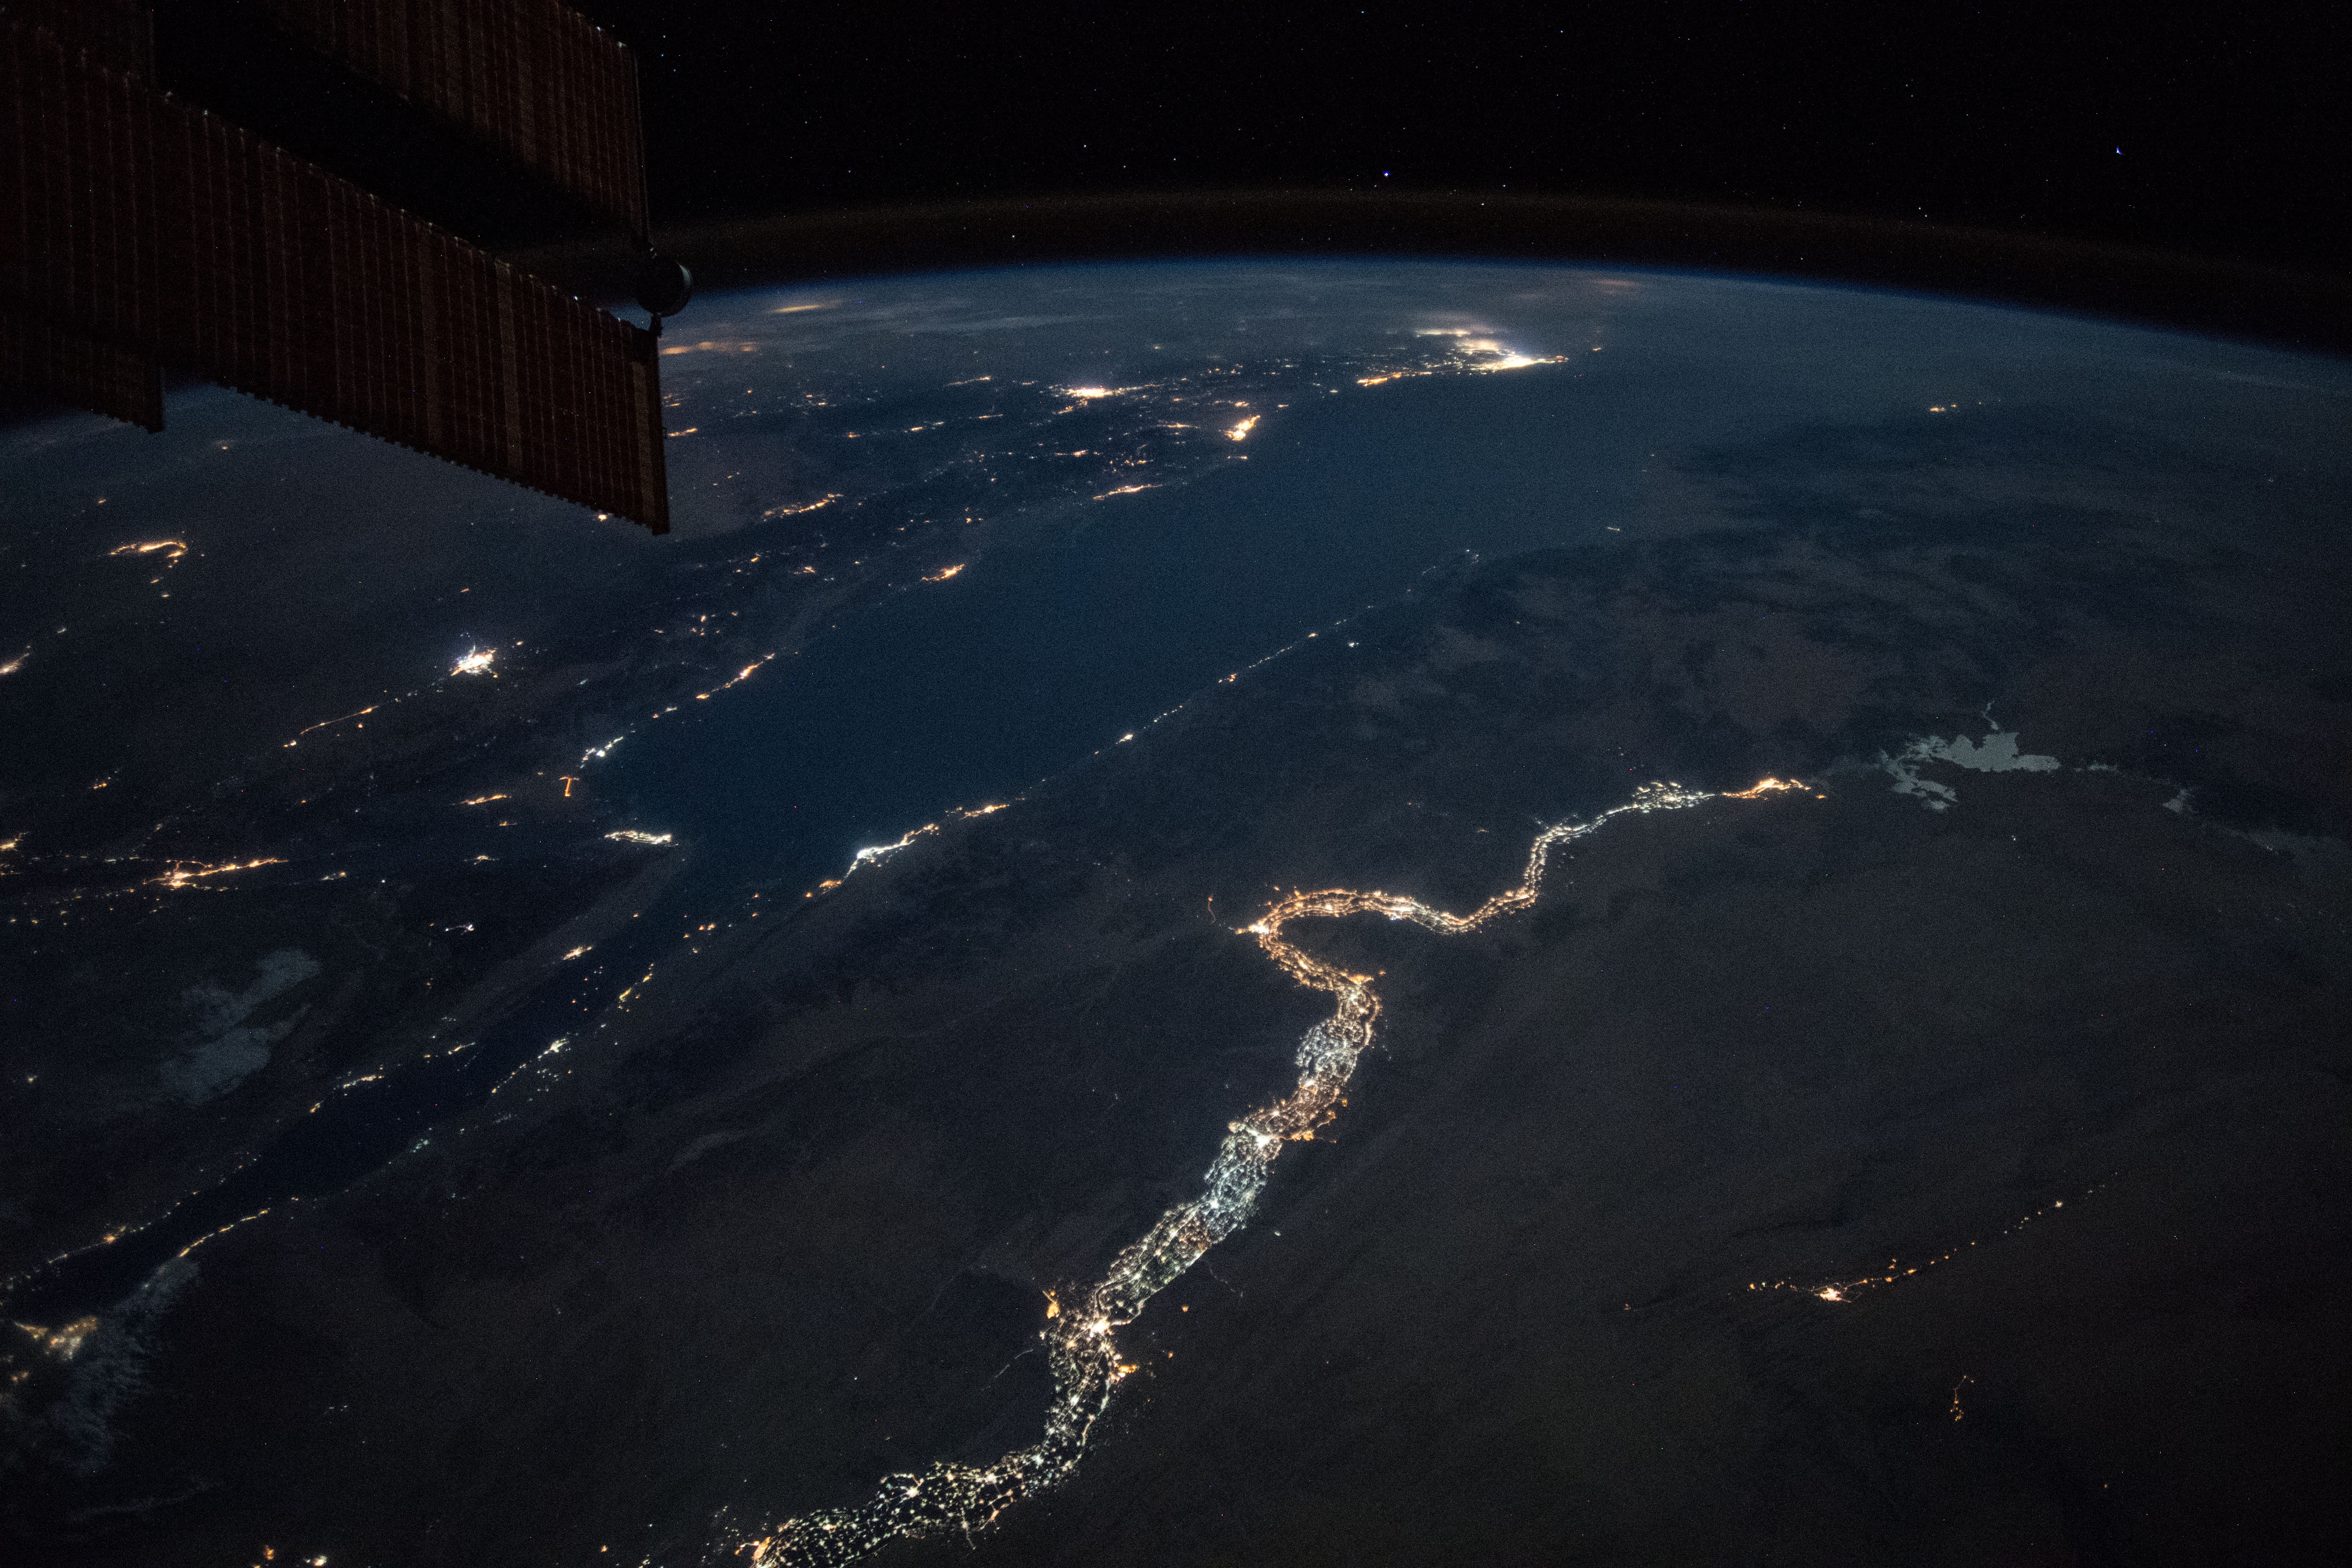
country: EGYPT
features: NILE RIVER, NUBIAN DESERT, NASSER LAKE, EASTER DESERT, RED SEA, GULF OF SUEZ, GULF OF AQABA, NIGHT, EARTH LIMB
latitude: 26.2
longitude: 33.3
